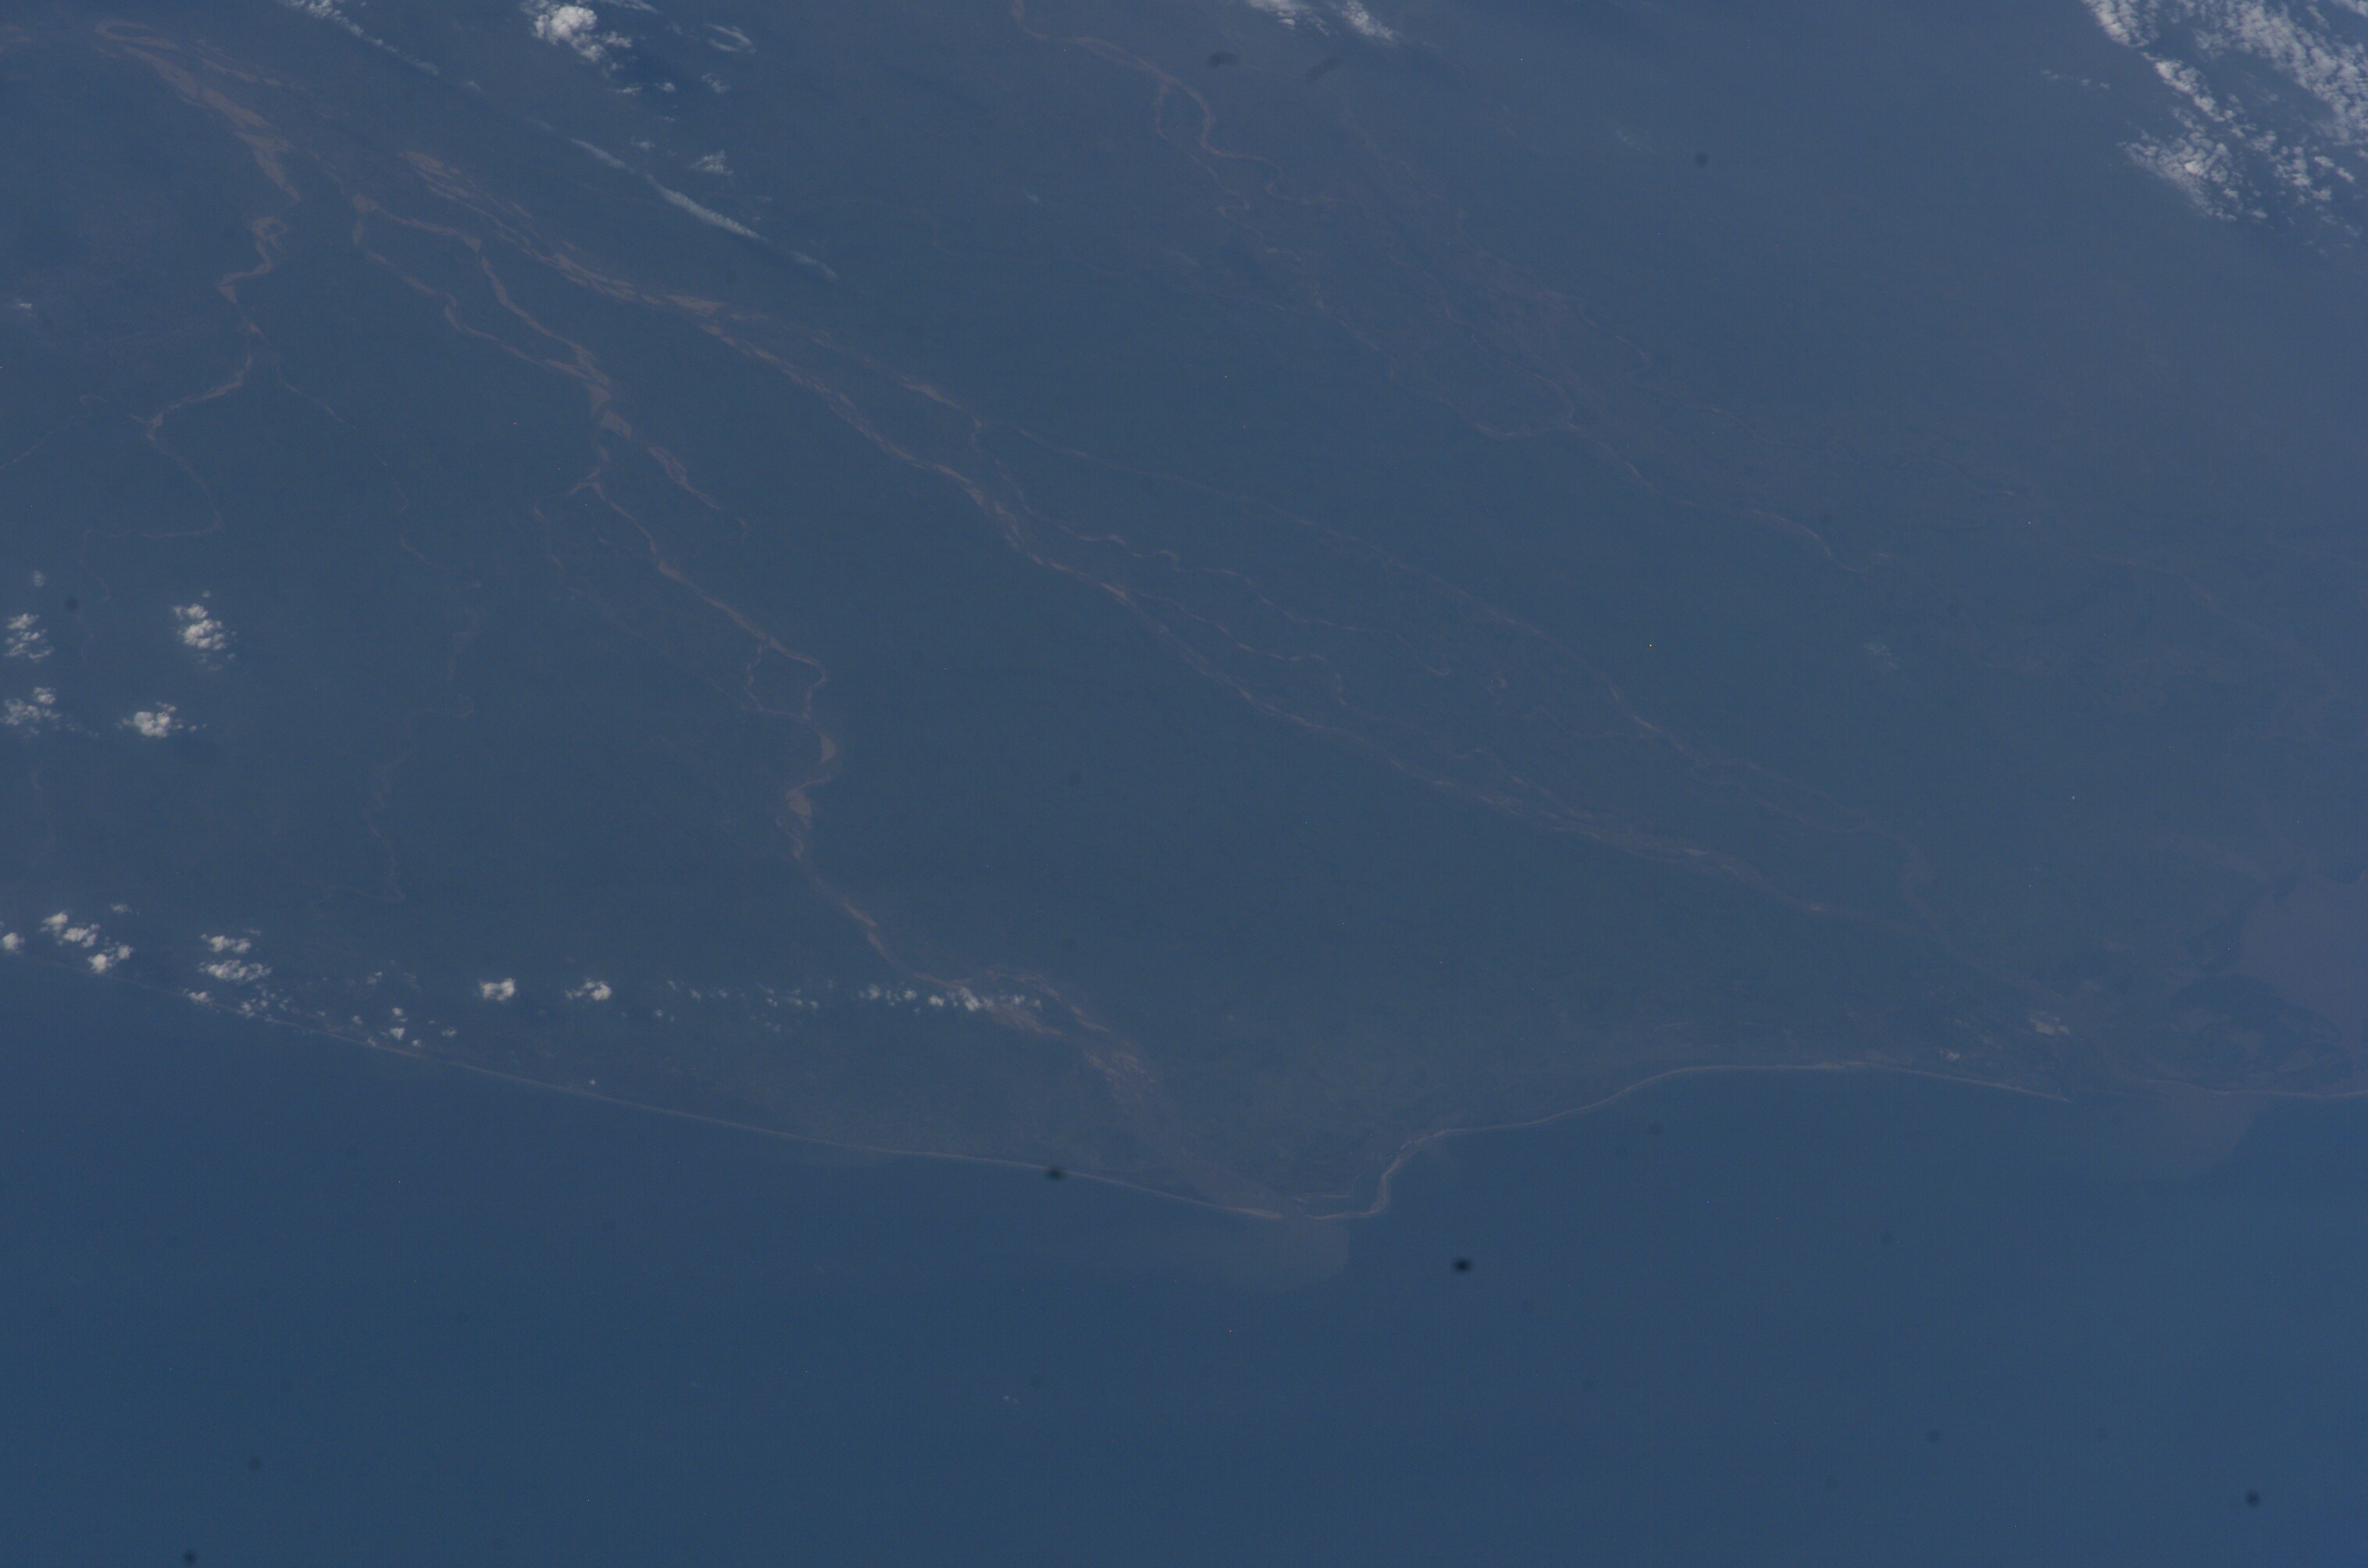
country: INDIA
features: MAHANADI R. DELTA, SAND BARS
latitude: 20.0
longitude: 86.5
